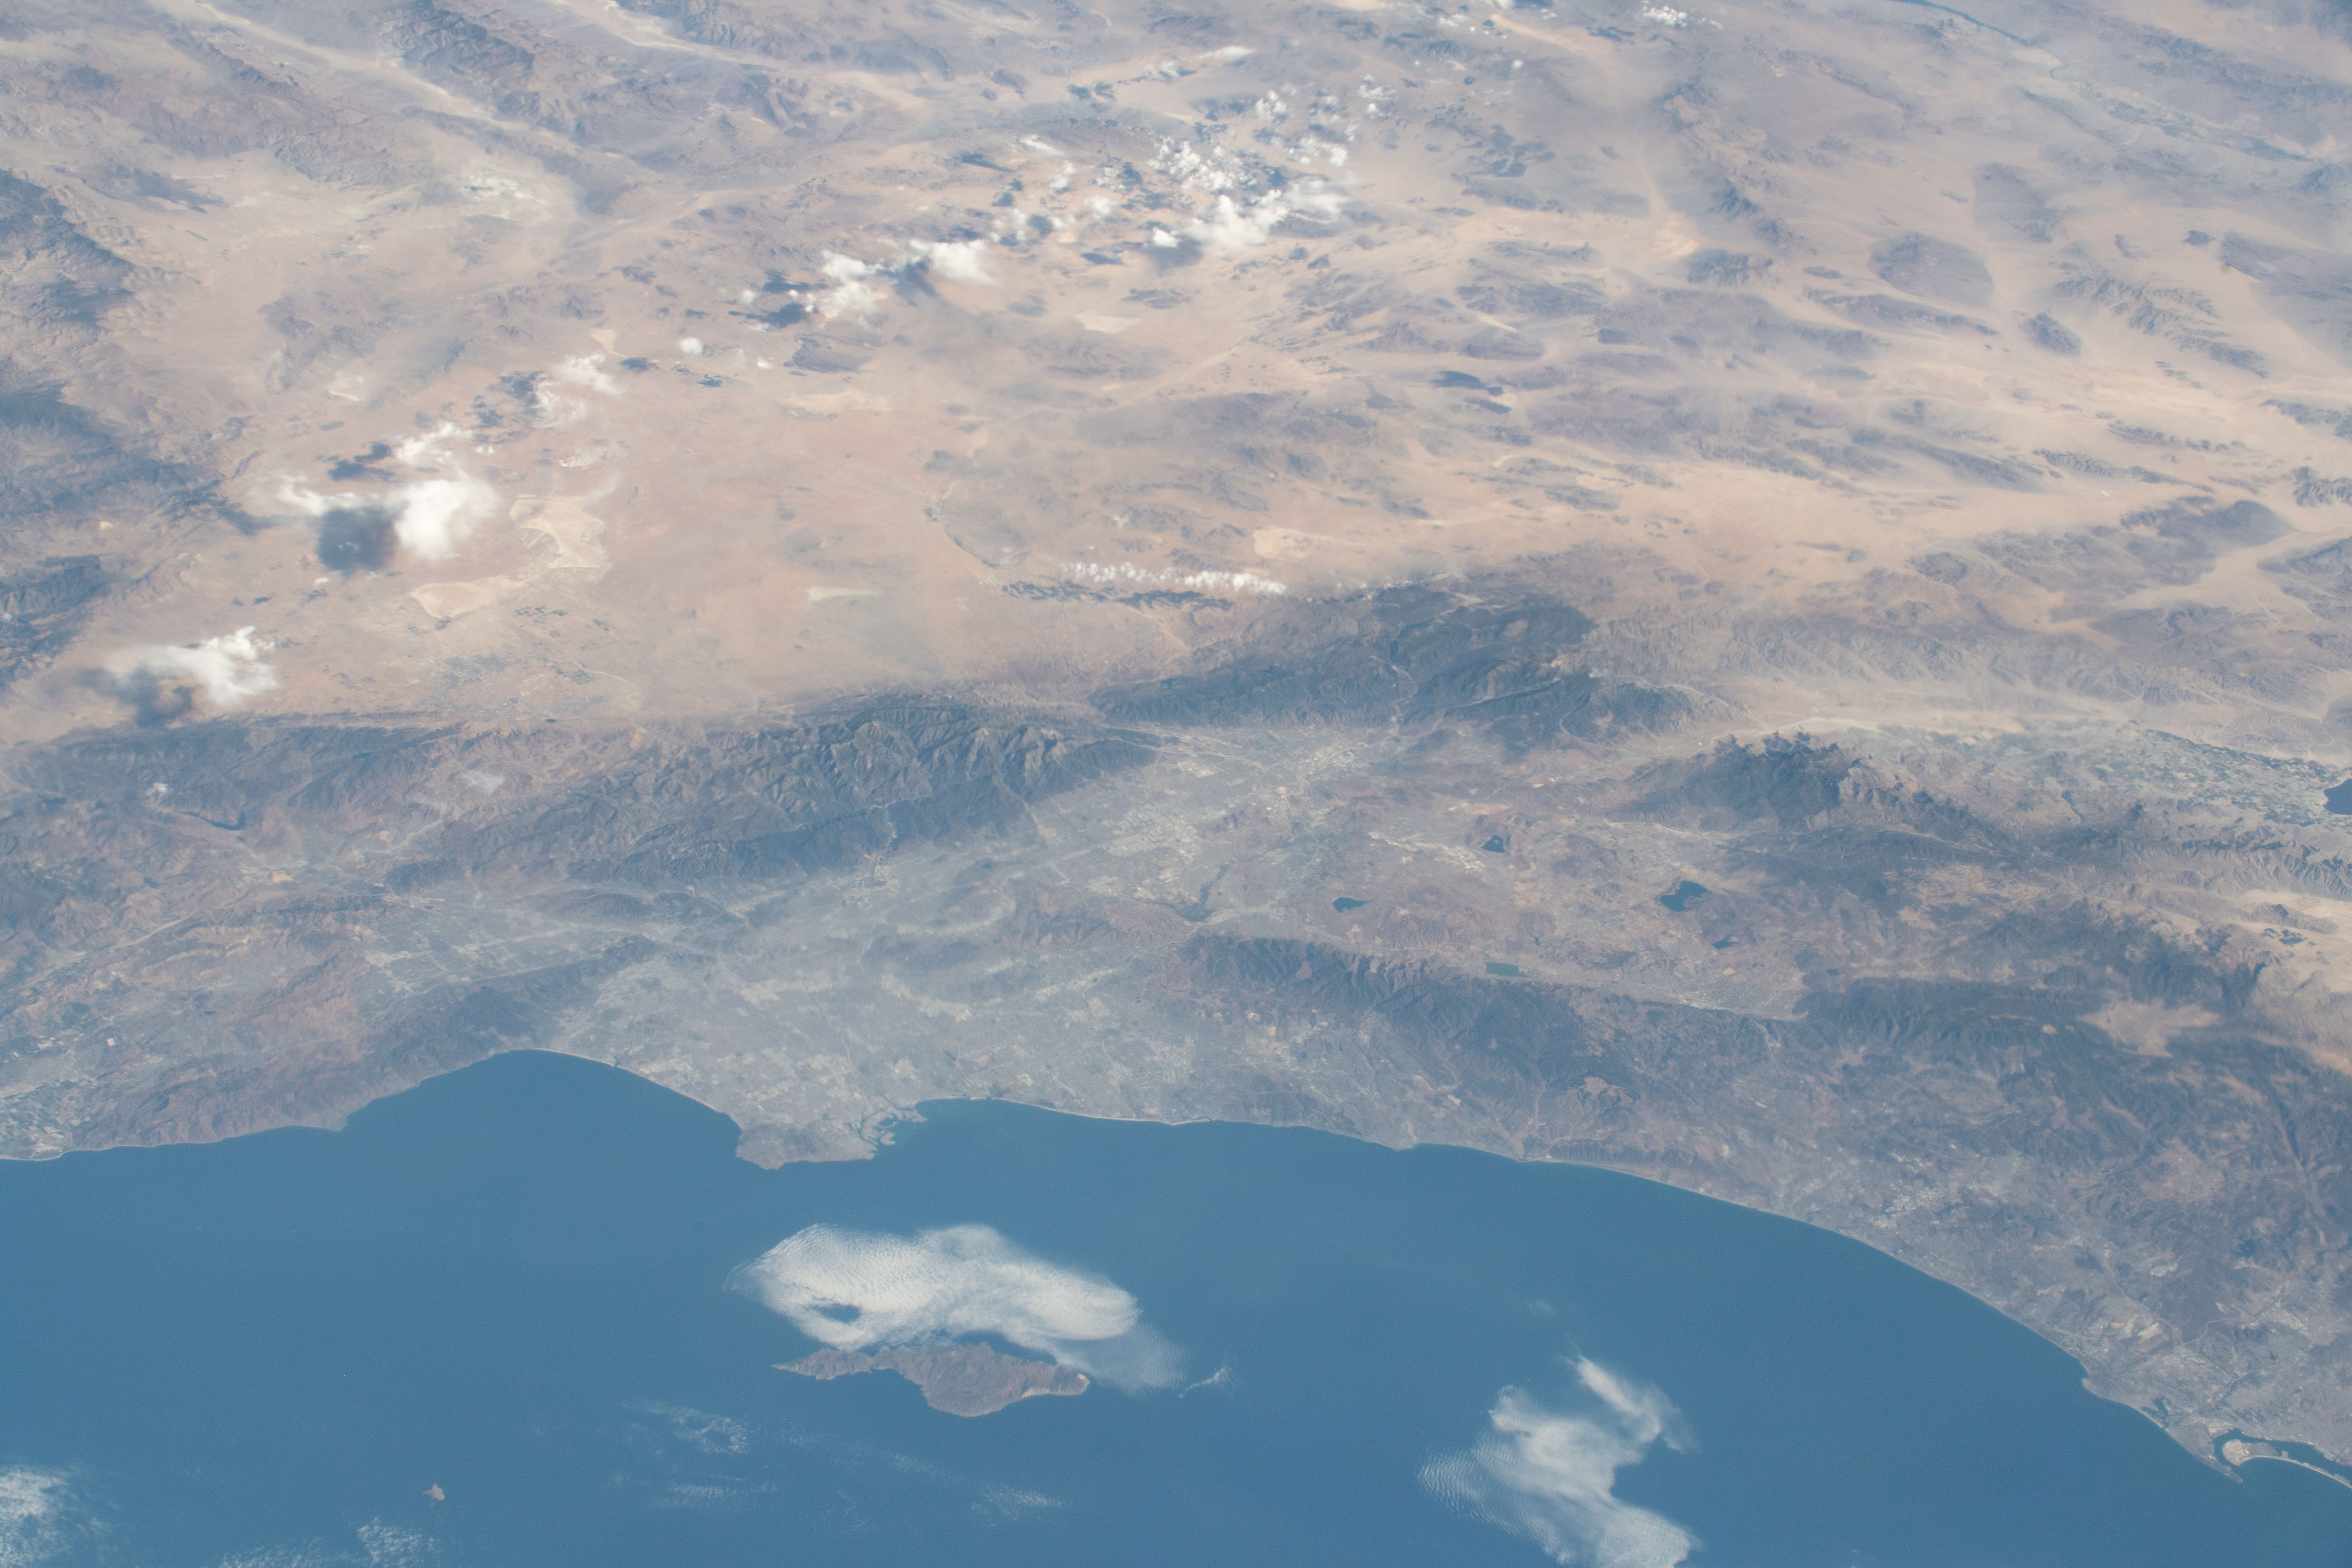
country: USA-CALIFORNIA
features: RIVERSIDE, ANGELES NATIONAL FOREST, SAN BERNARDINO NATIONAL FOREST
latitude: 34.2
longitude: -117.5
